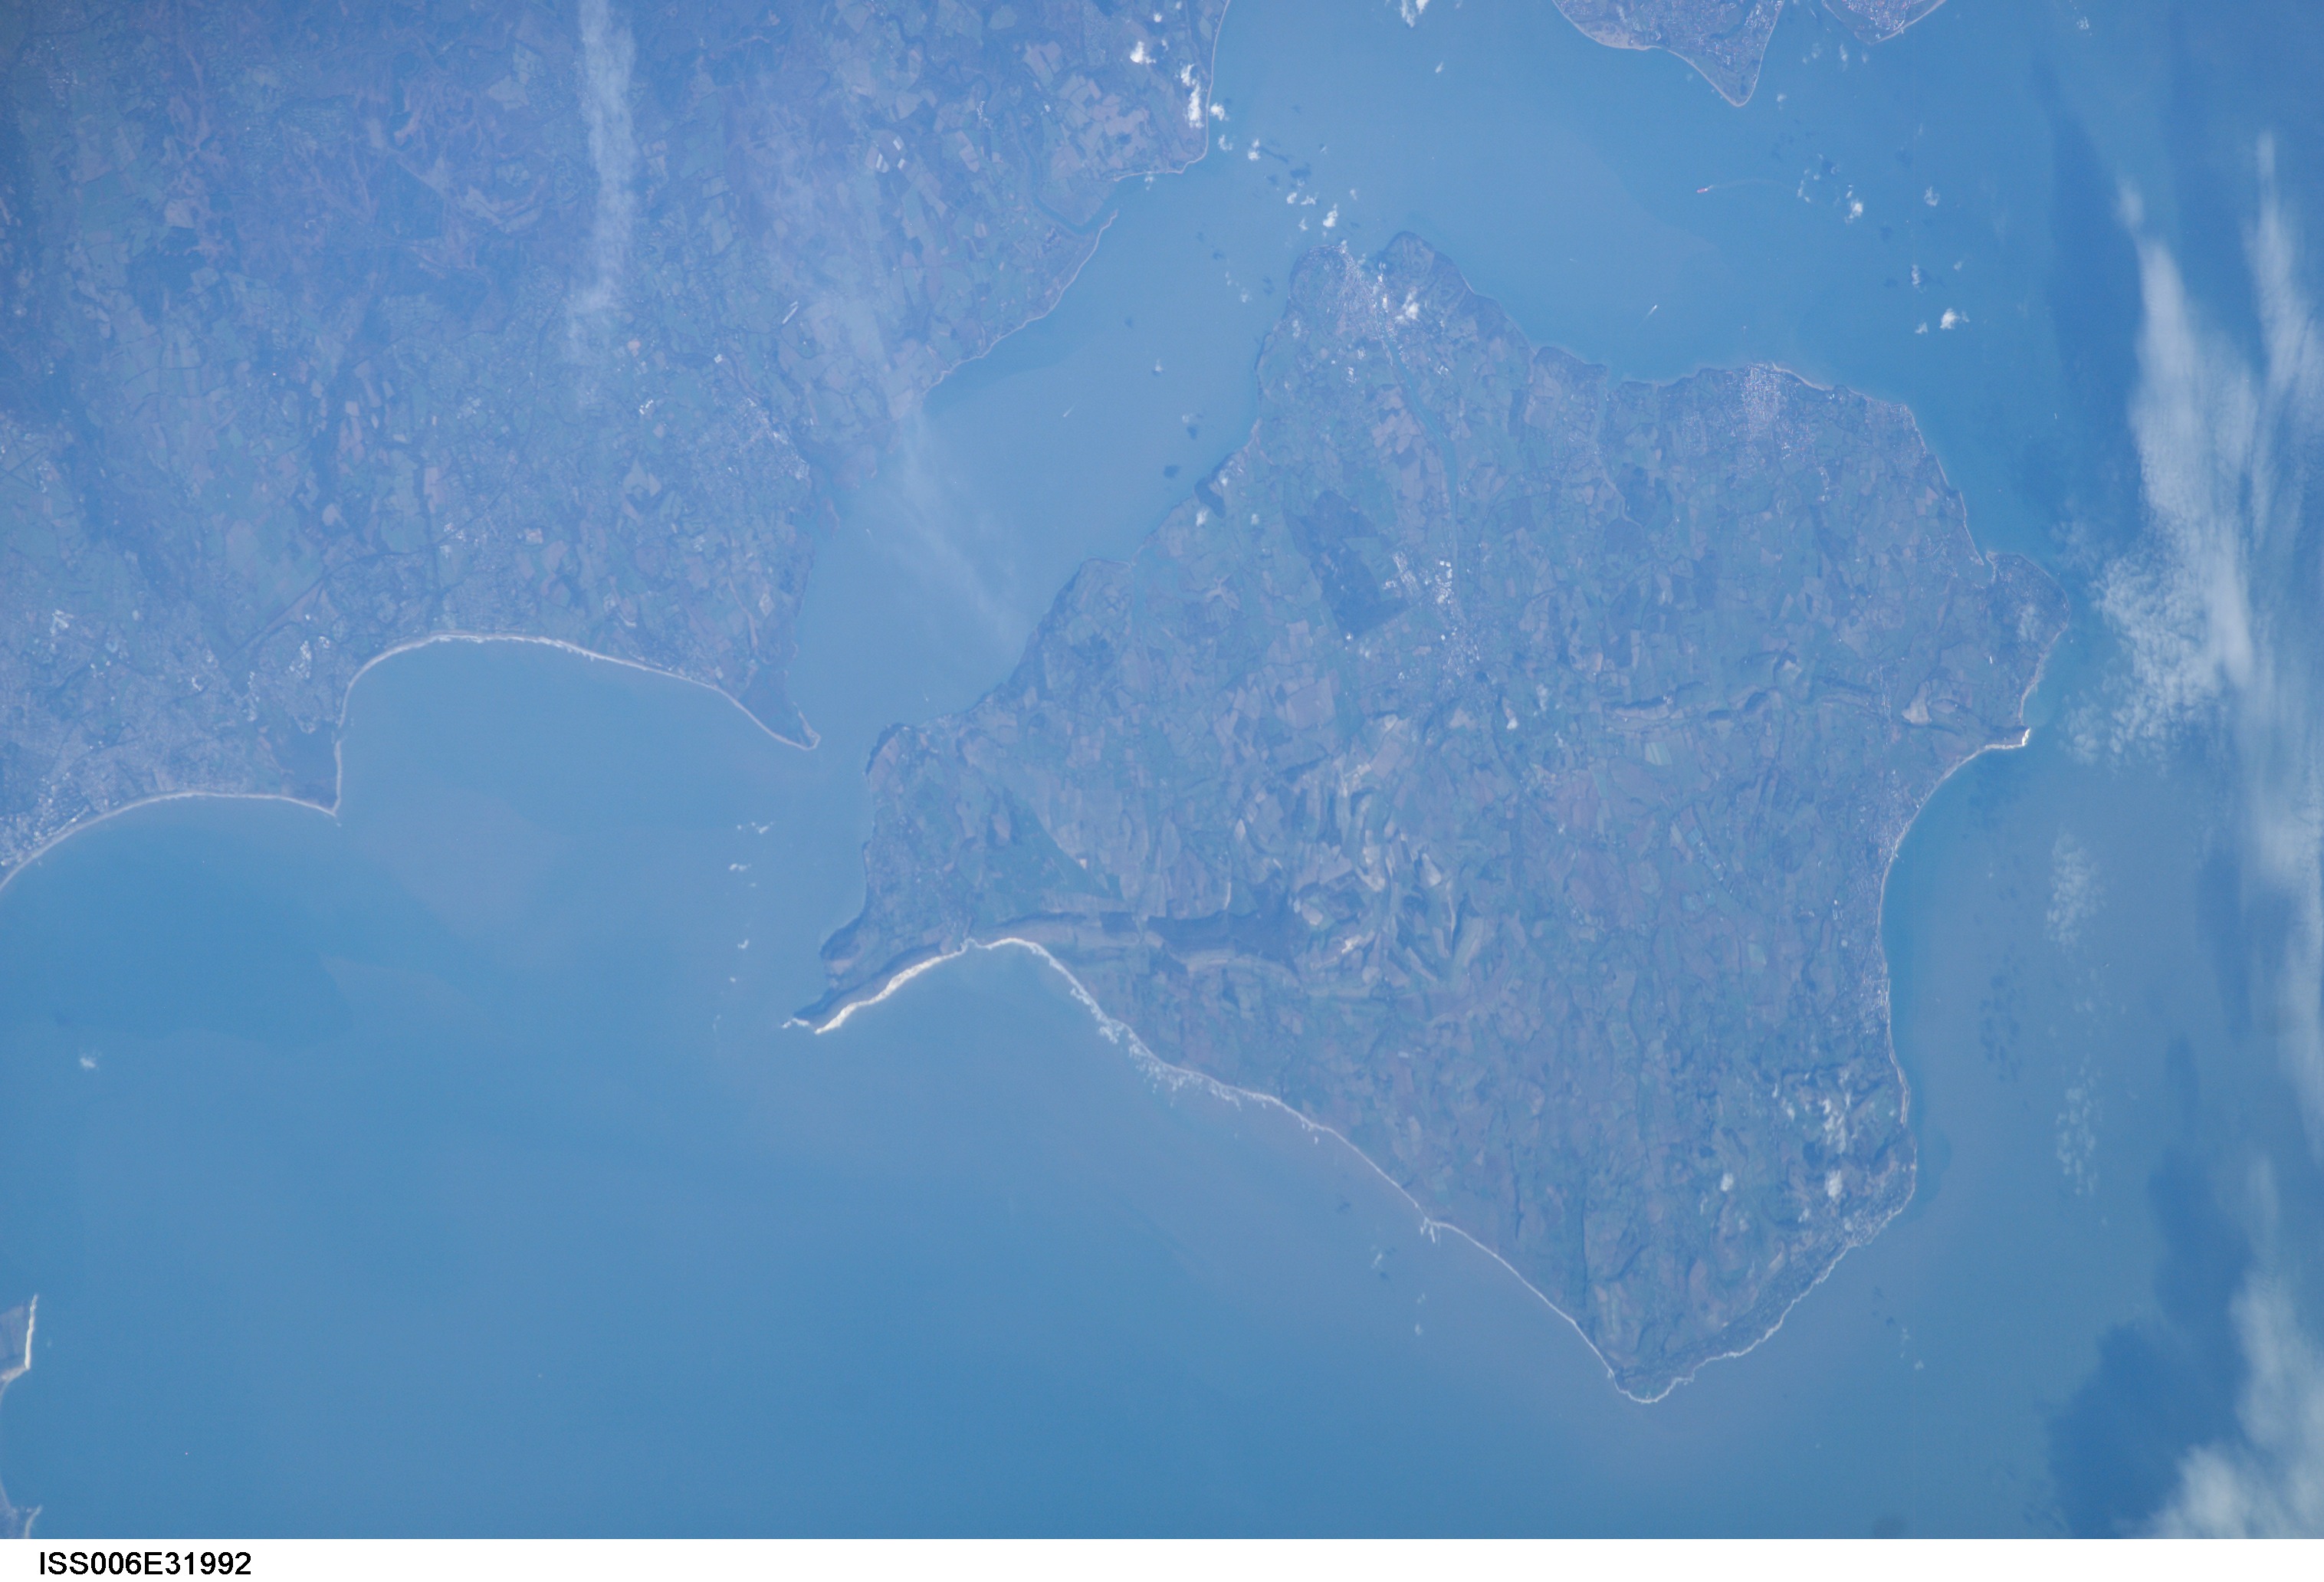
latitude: 50.5
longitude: -1.5
